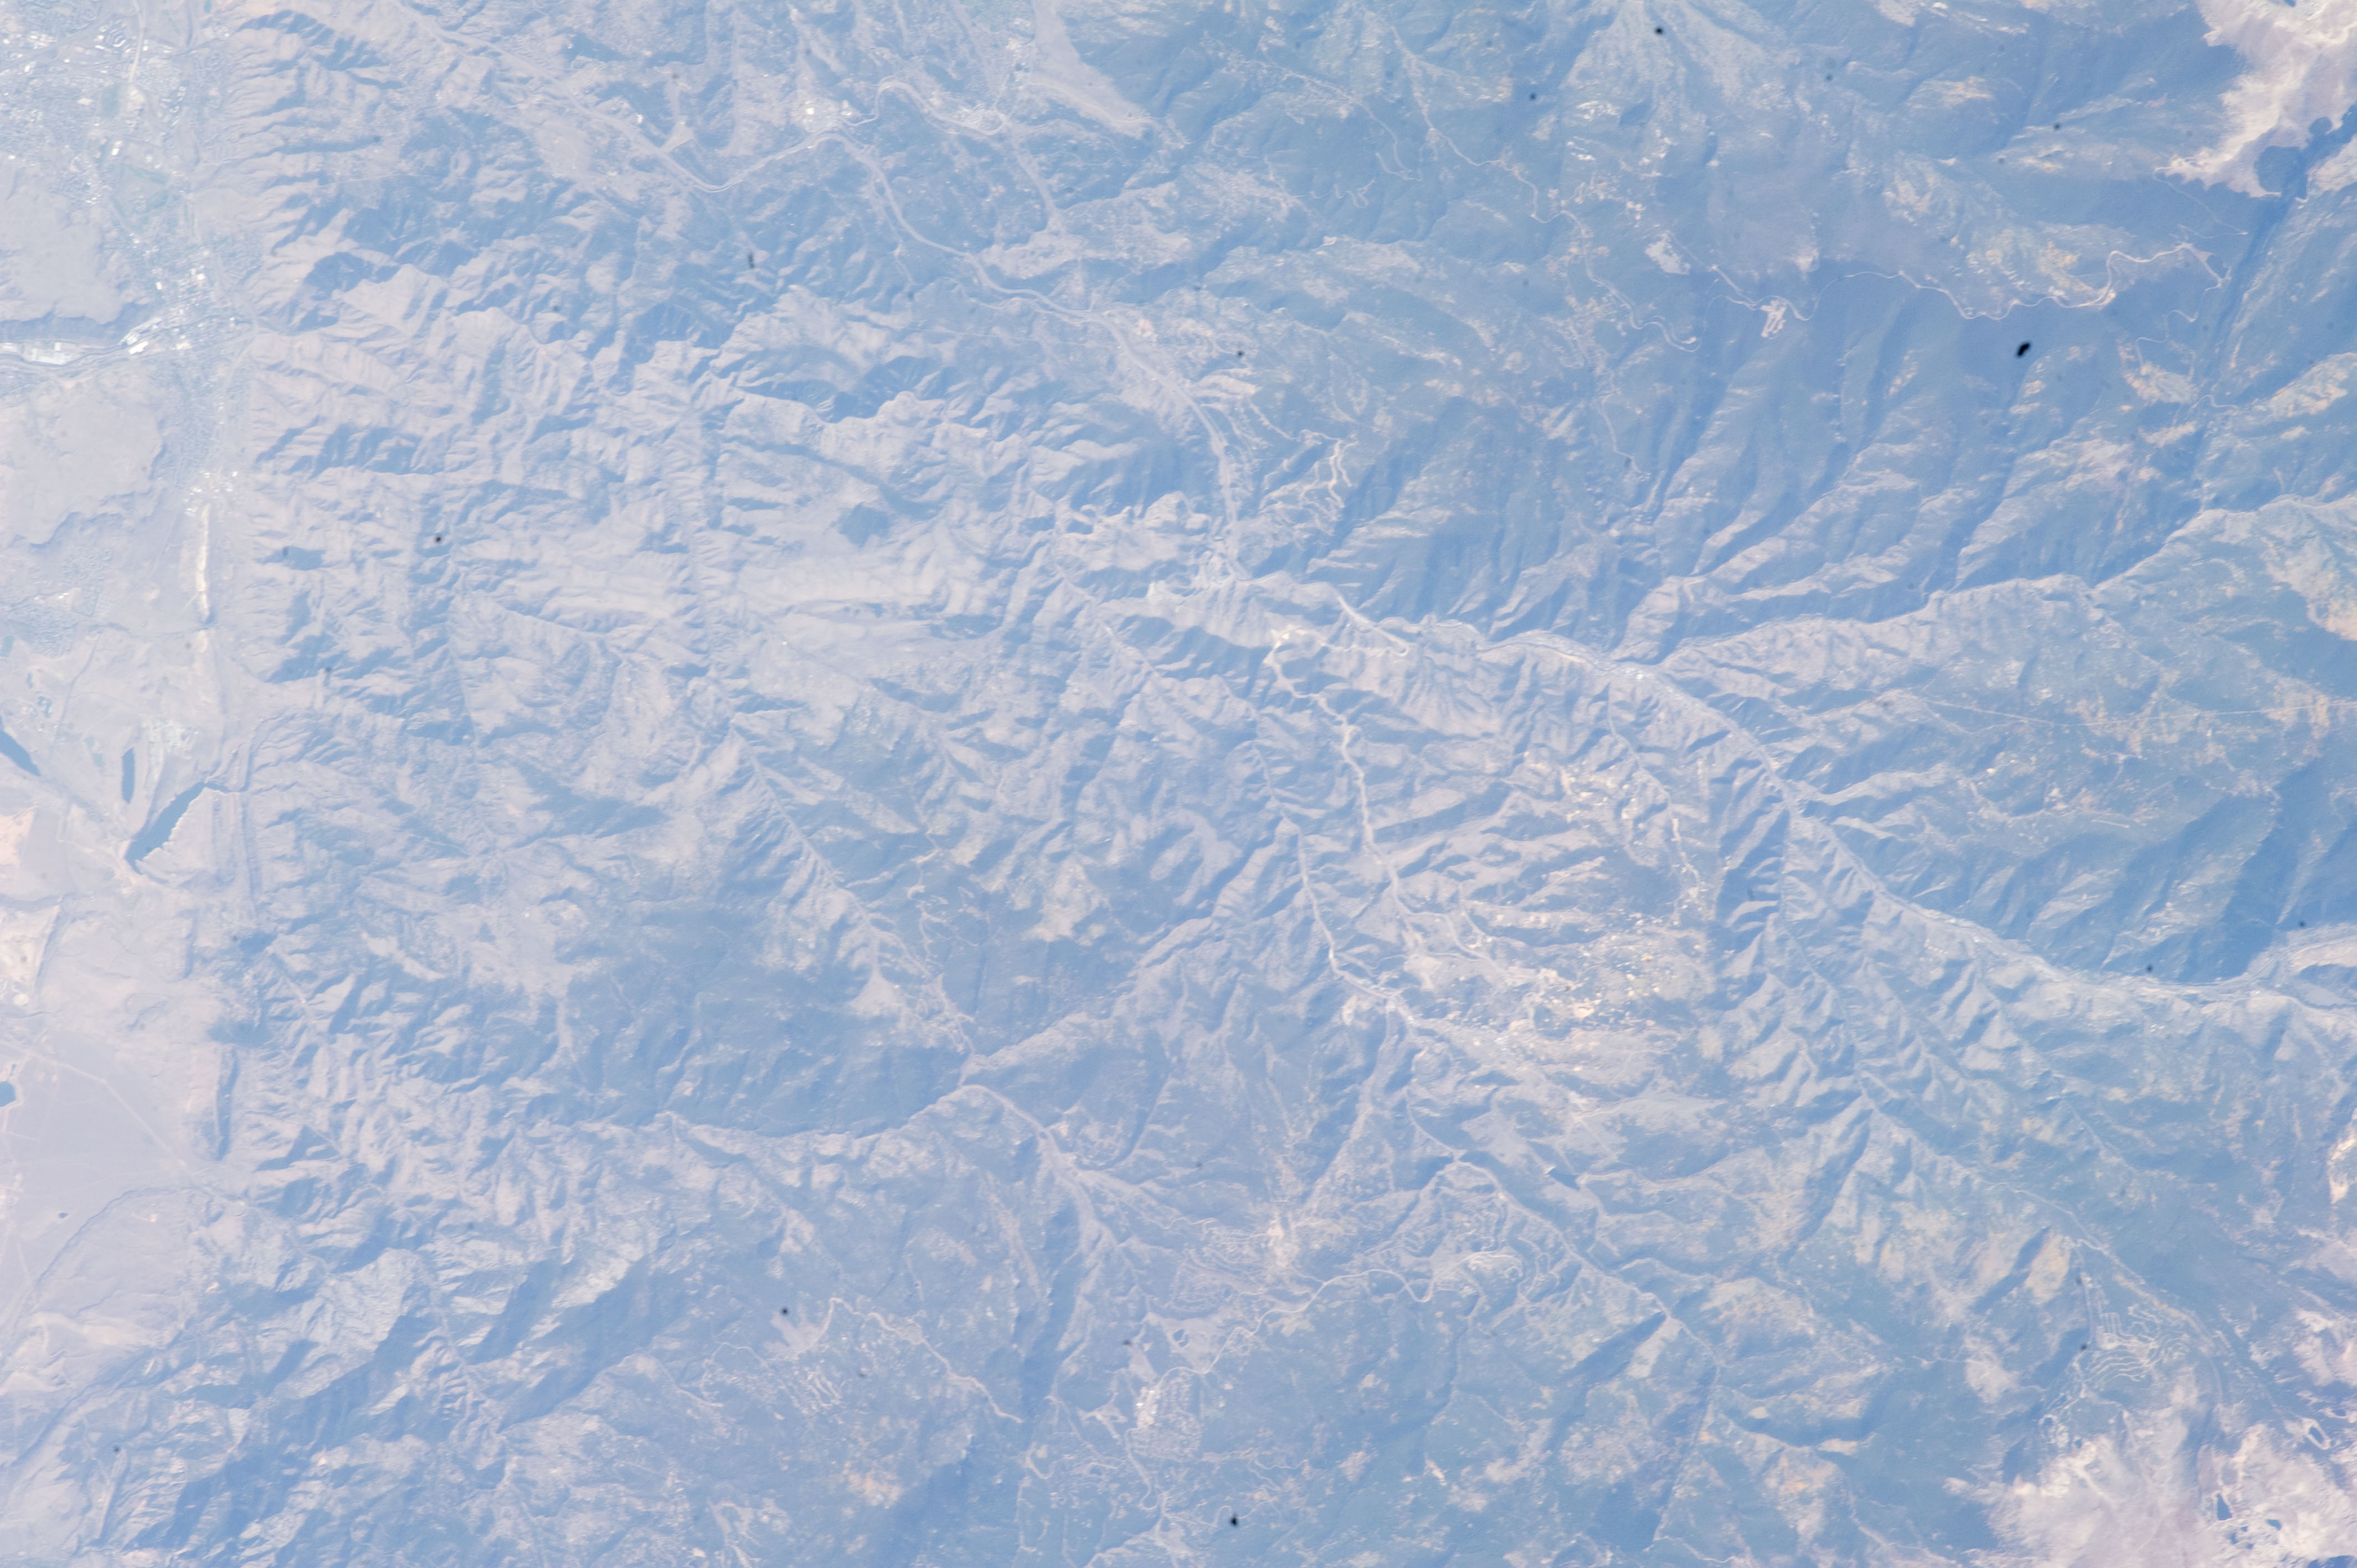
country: USA-COLORADO
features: ROCKY MTS., RAVINES, FOR., ROADS, CENTRAL CITY AREA, SMALL LAKES
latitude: 39.8
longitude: -105.5
